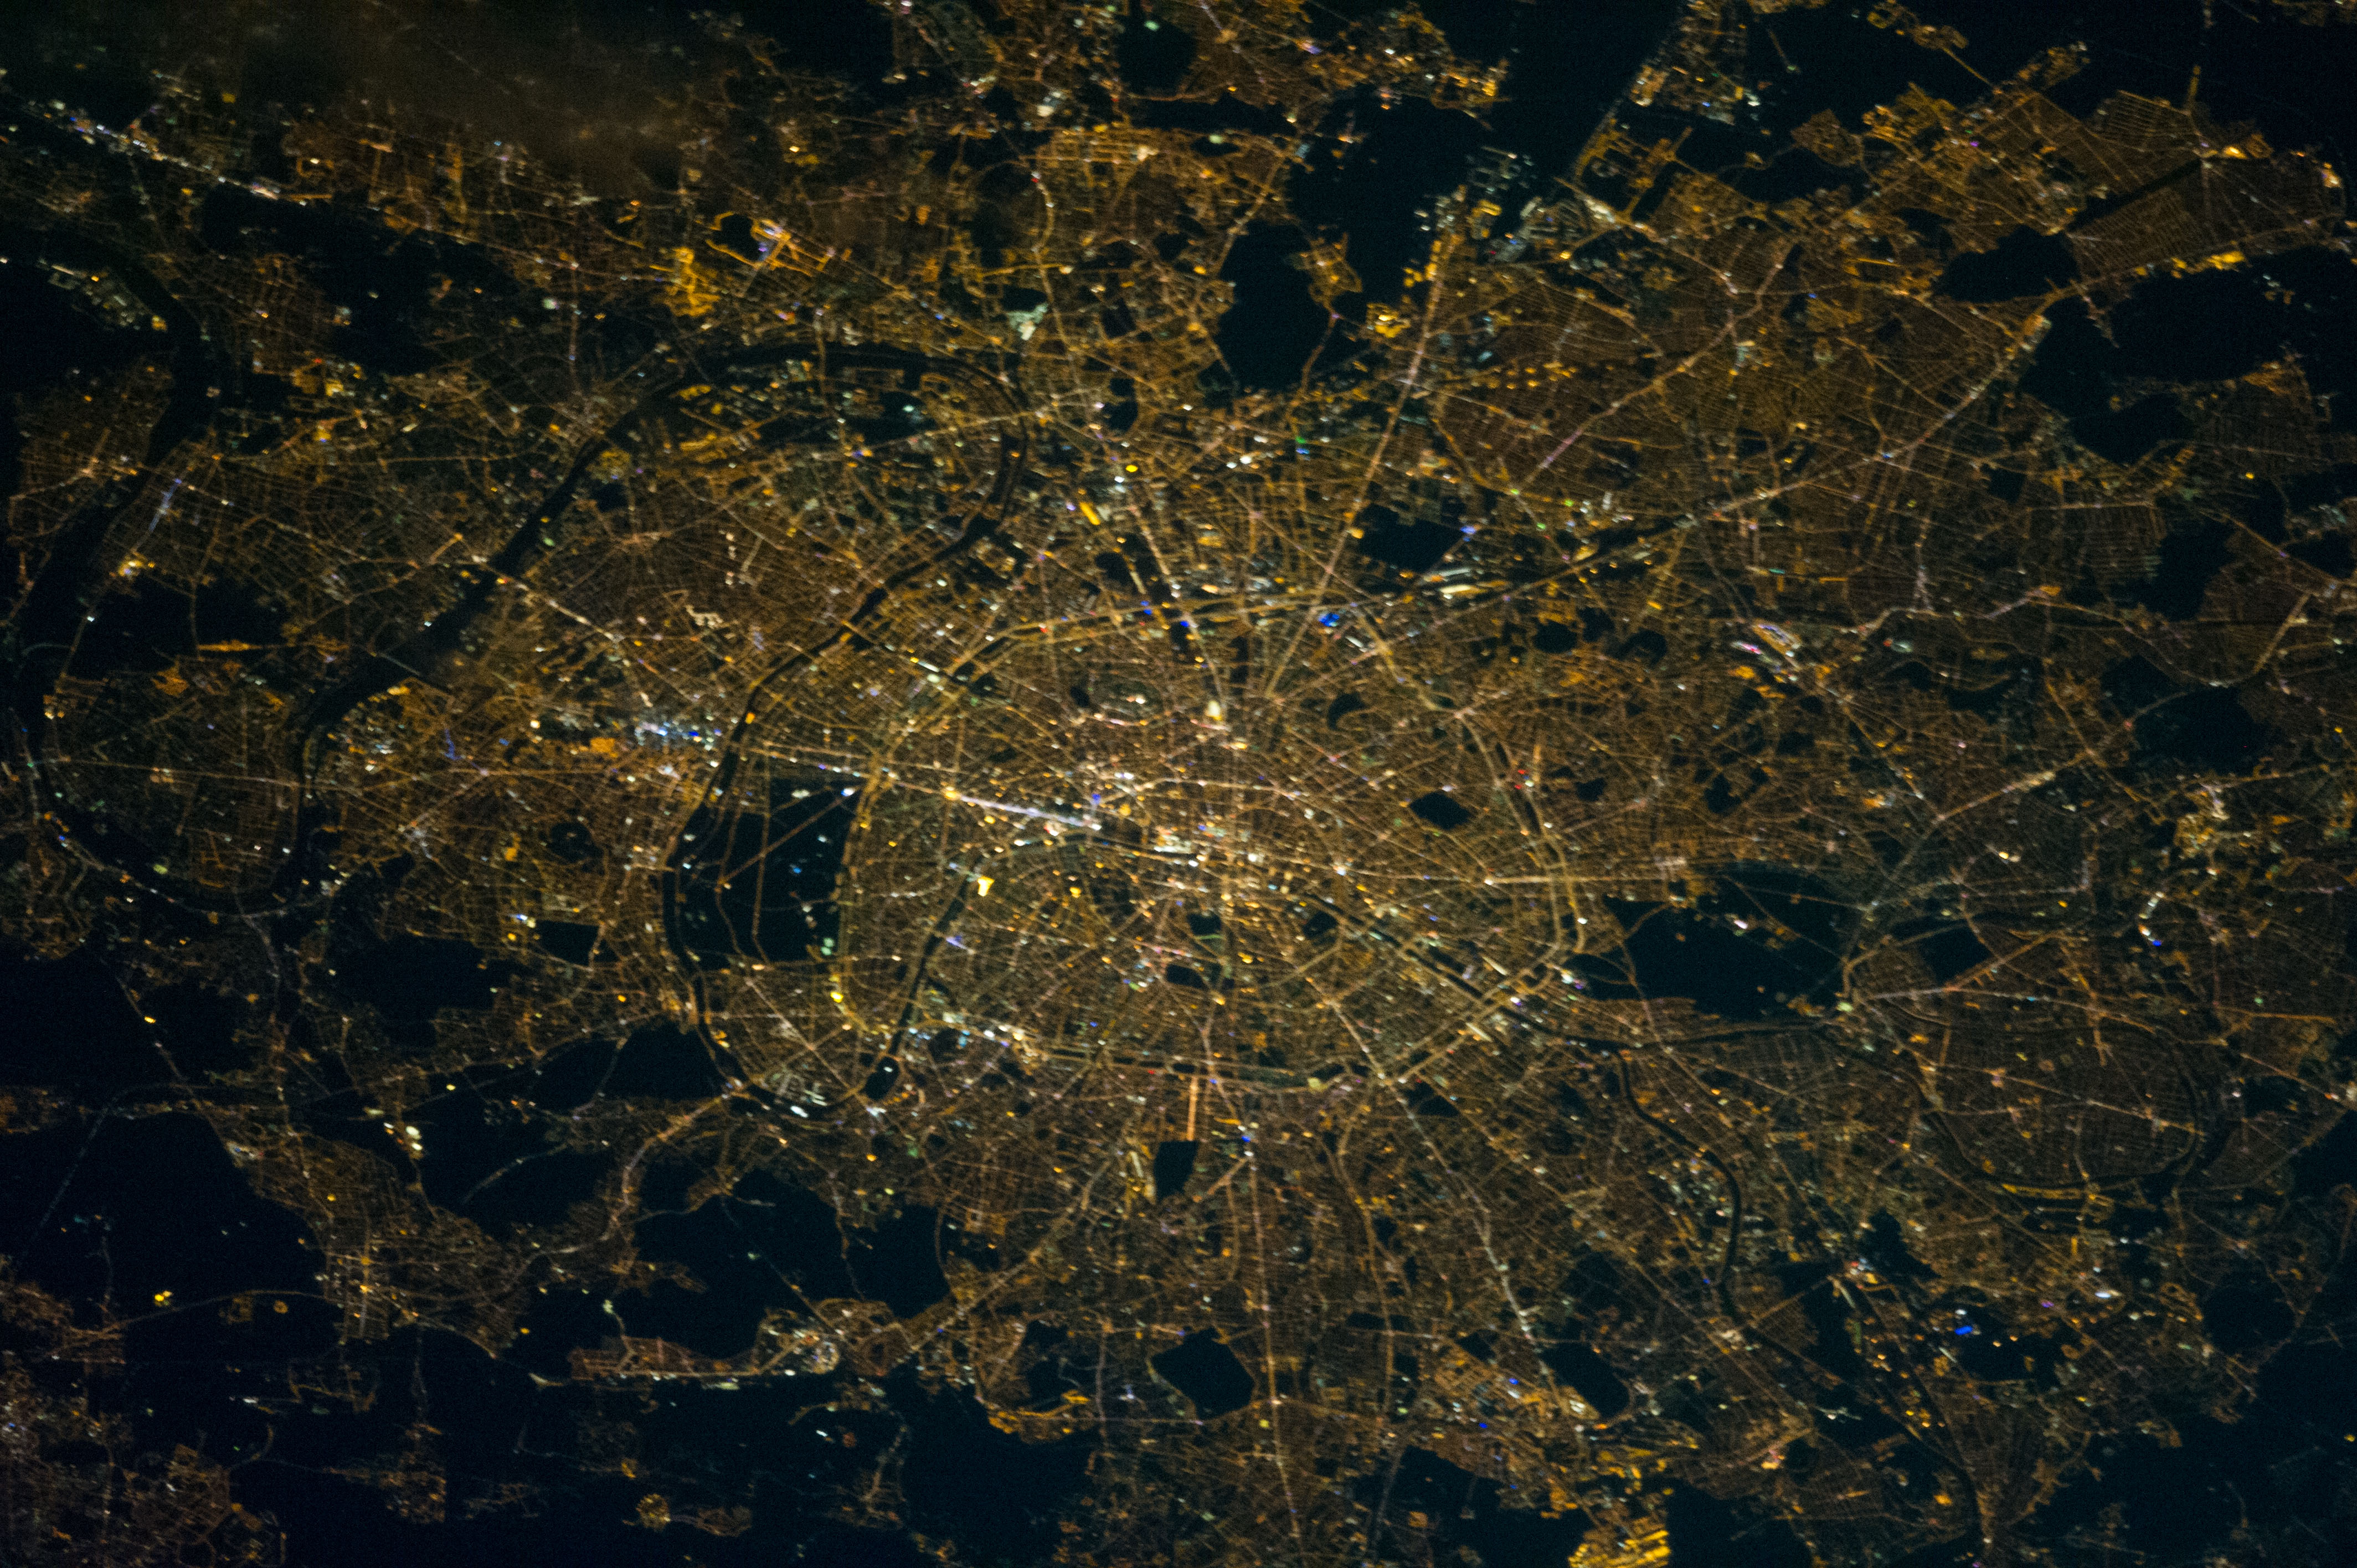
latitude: 48.9
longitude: 2.3
